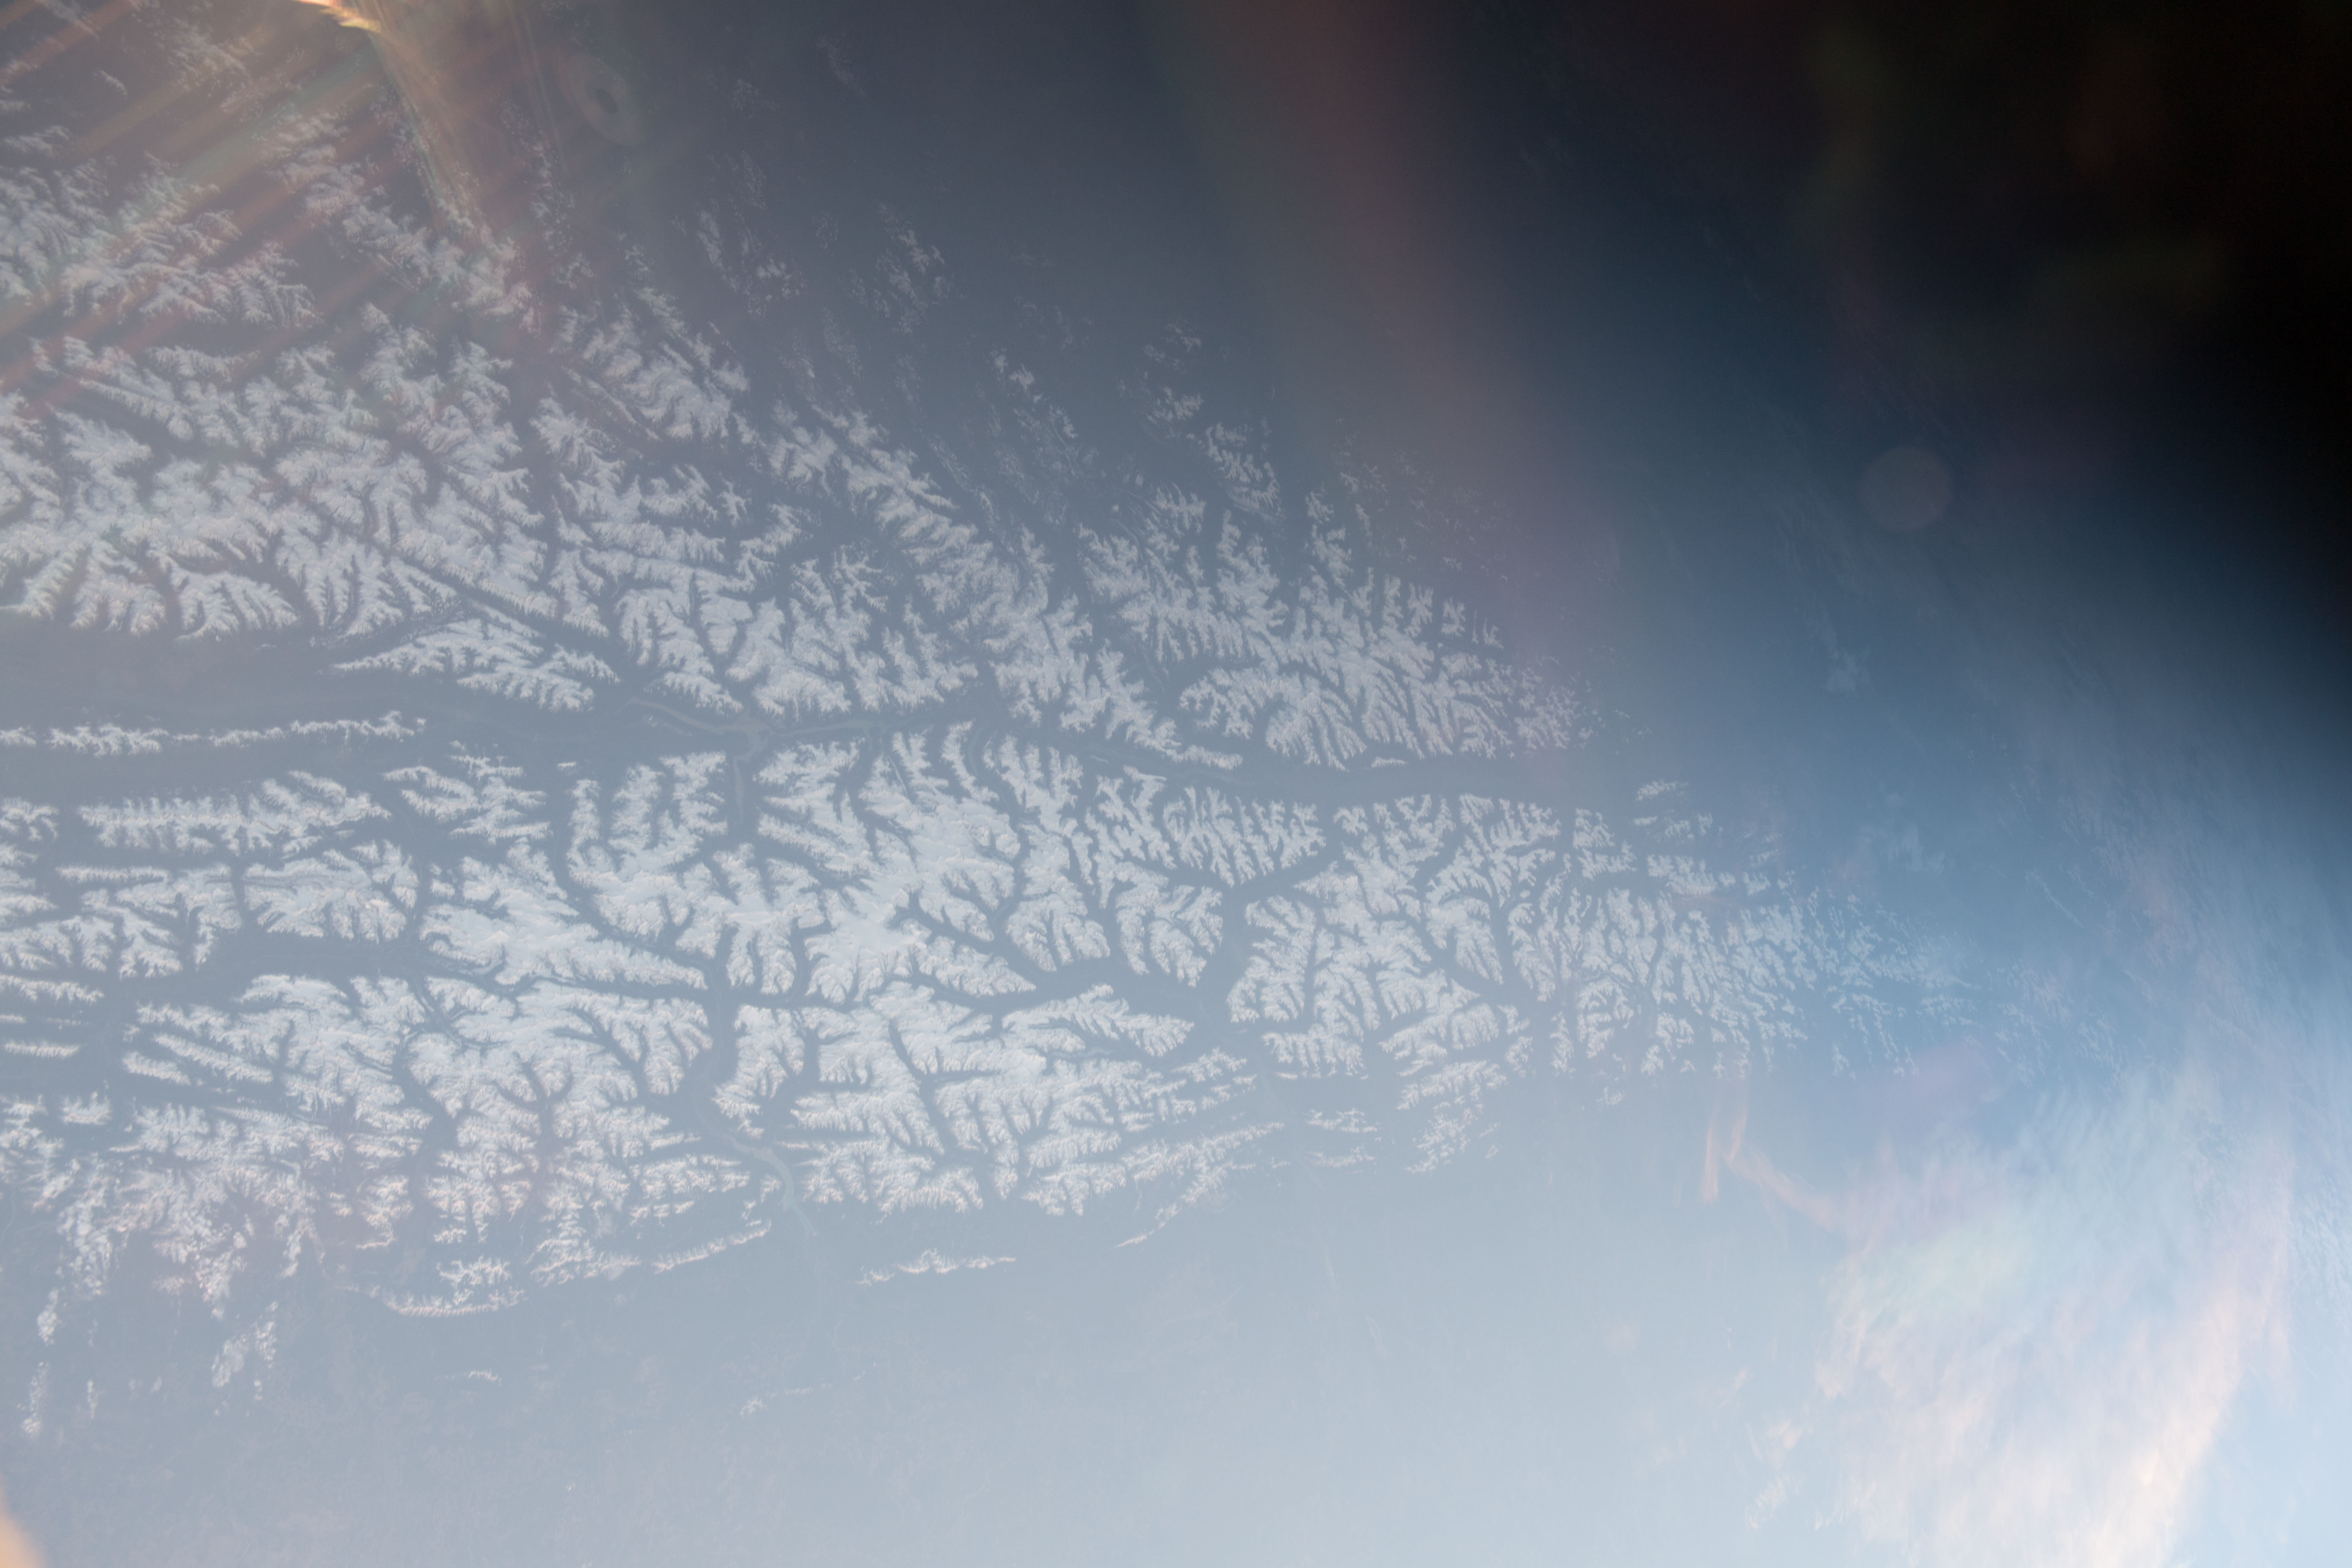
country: CANADA-BC
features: COLUMBIA MOUNTAINS, CALGARY CITY, KELOWNA CITY, KINBASKET LAKE, EARTH LIMB
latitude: 52.6
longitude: -118.9
